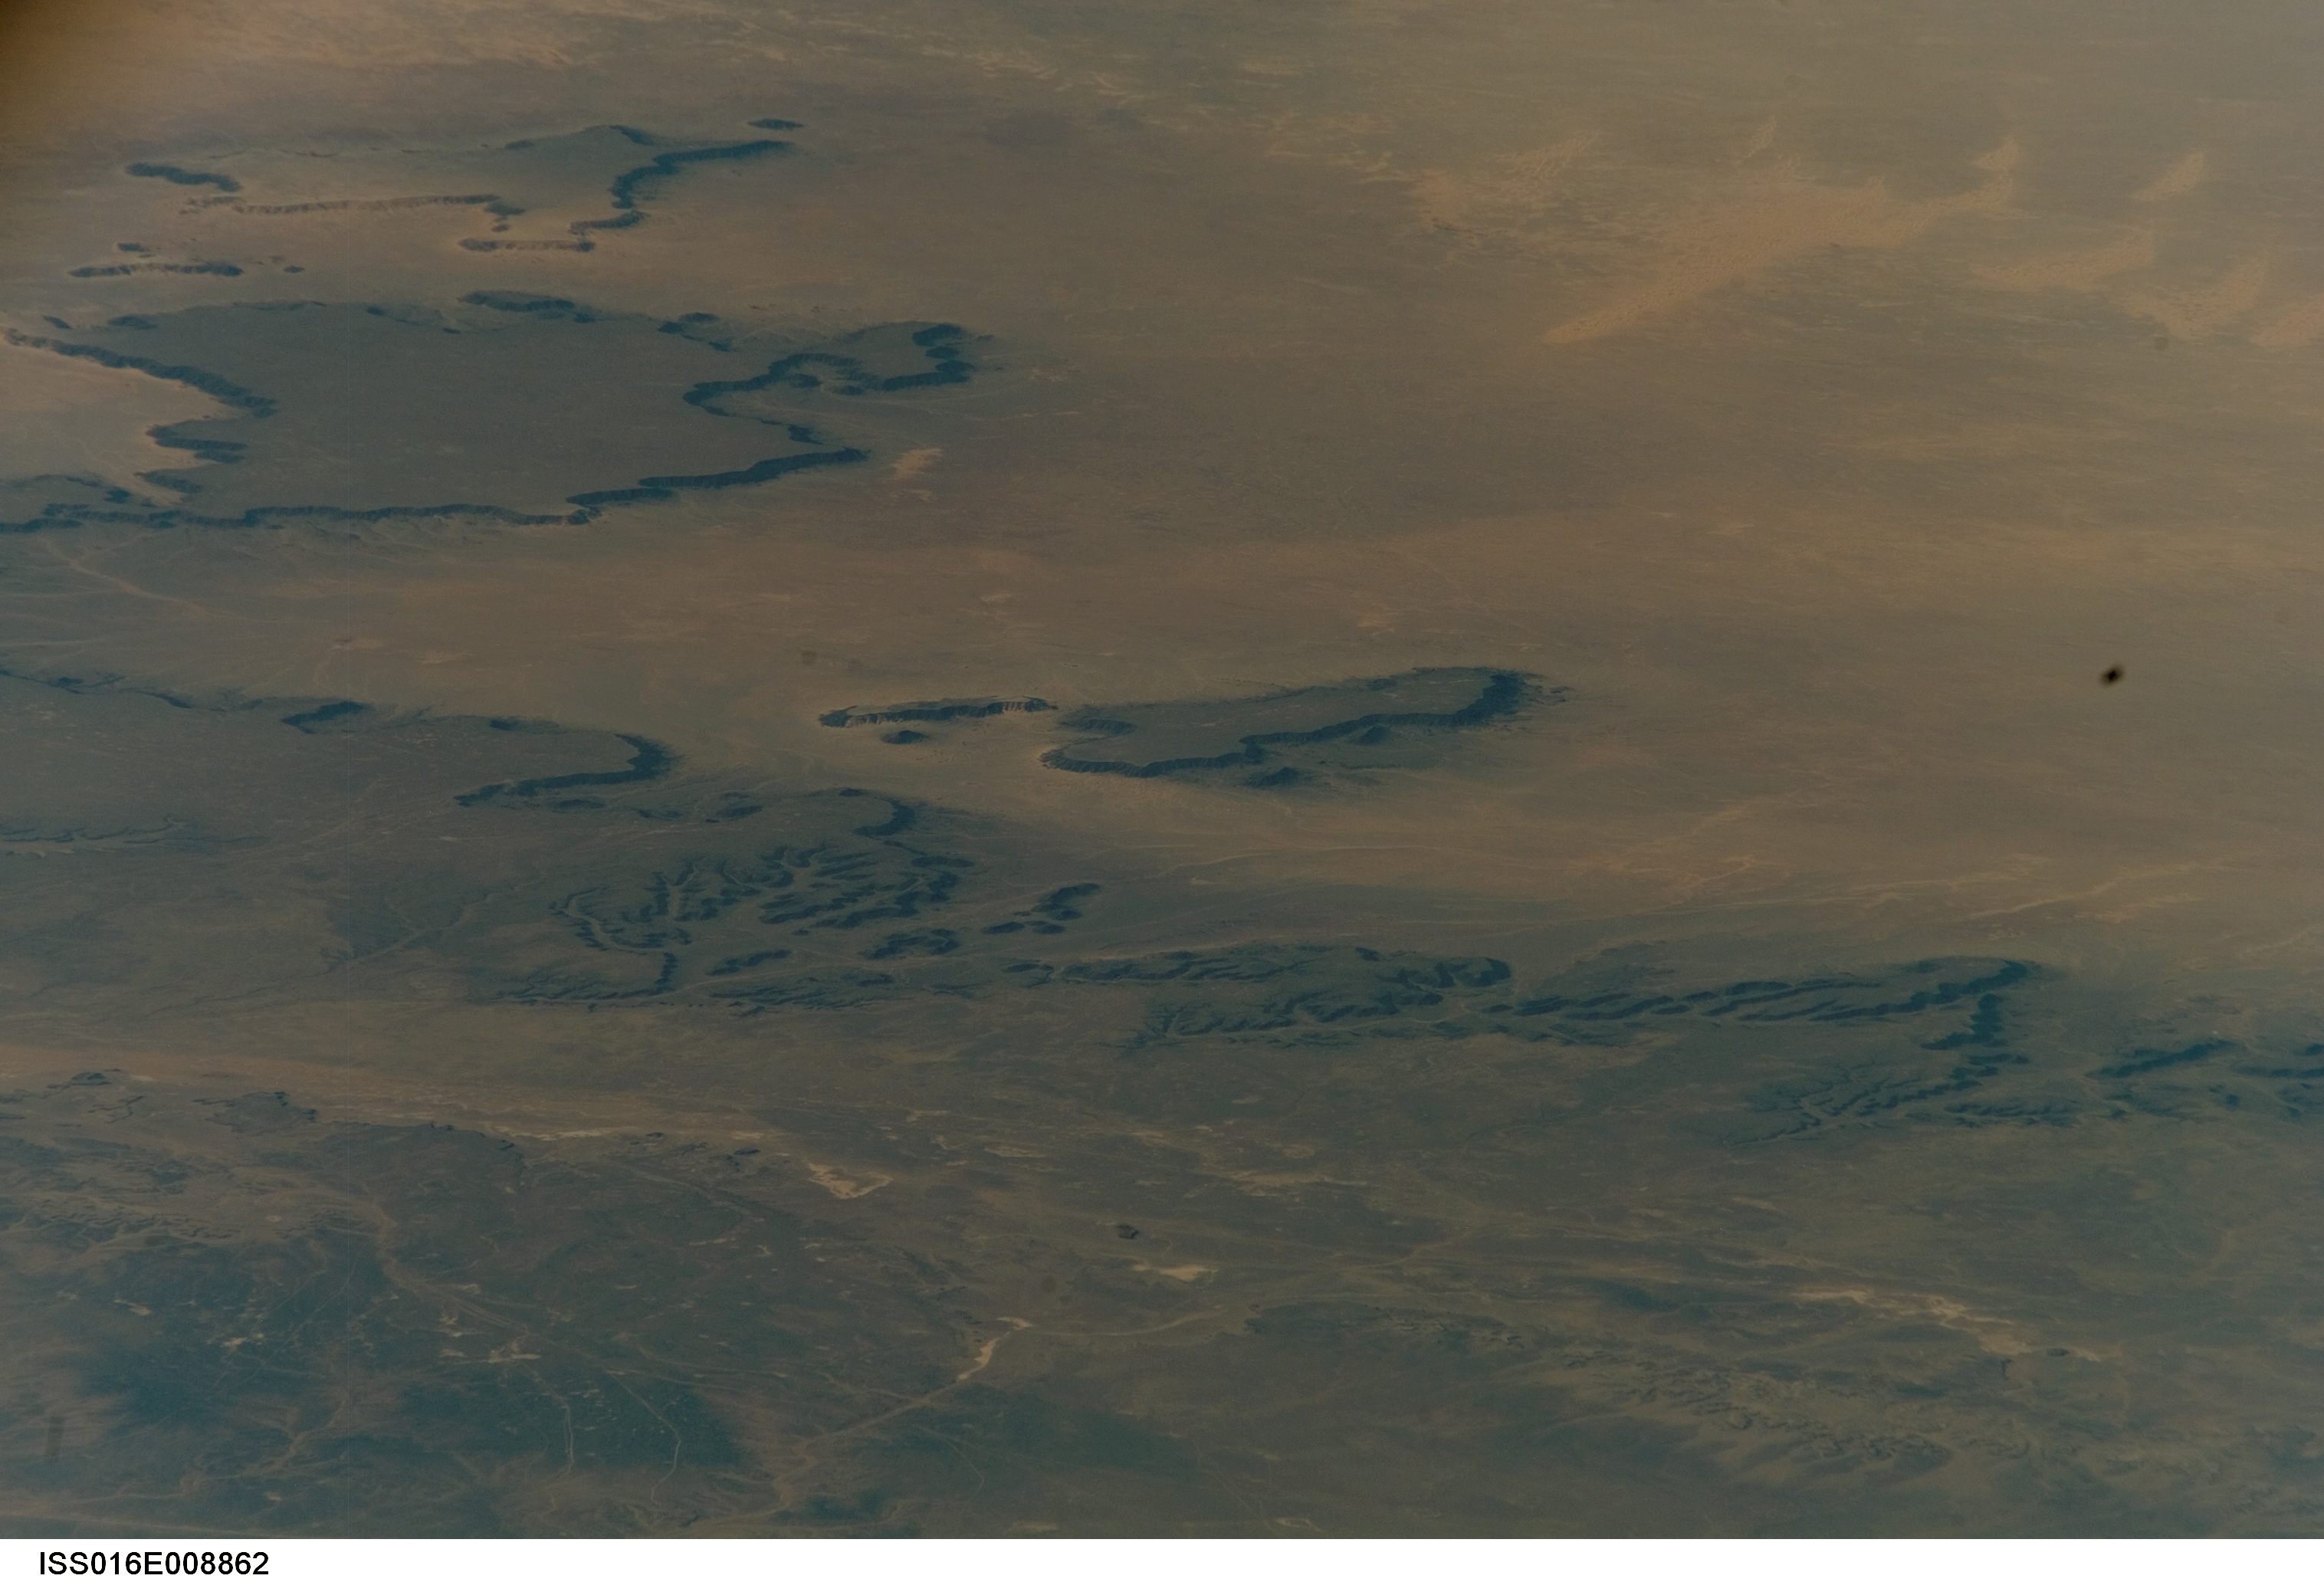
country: ALGERIA
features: TADEMAIT PLATEAU, DESERT
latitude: 29.6
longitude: 1.9
